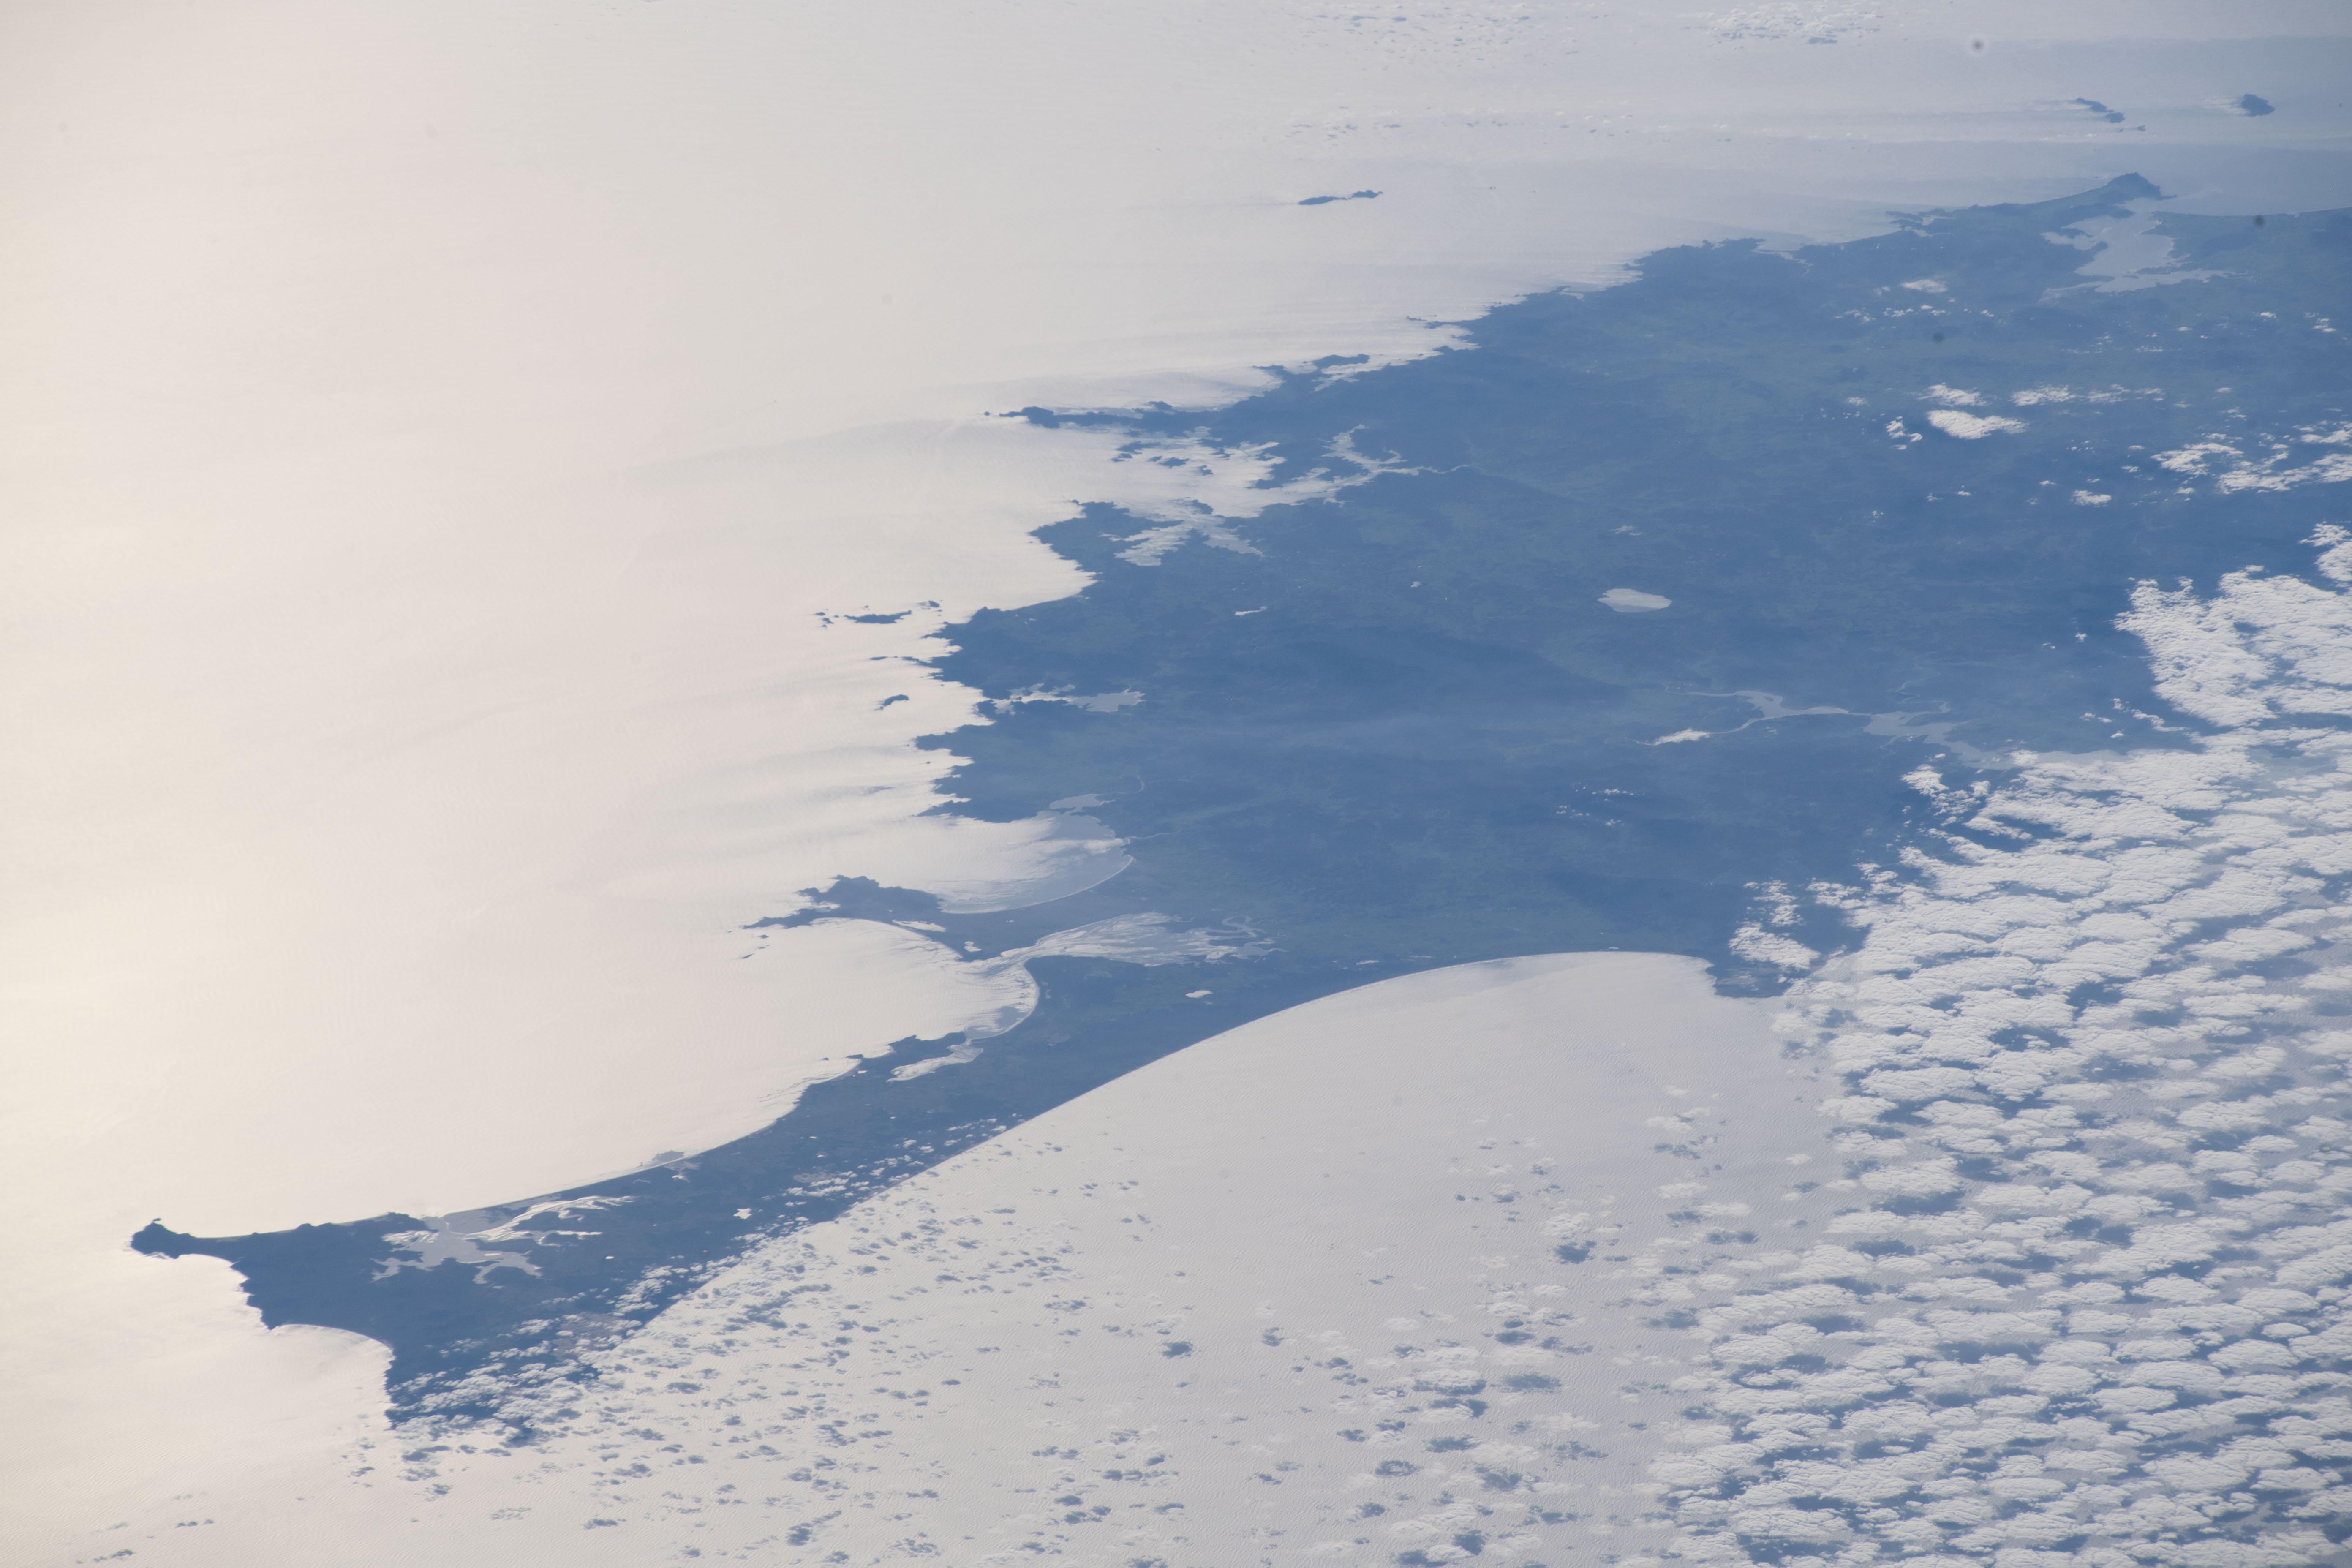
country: NEW ZEALAND-NI
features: NORTH ISLAND, NORTHLAND
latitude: -35.3
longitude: 173.5
